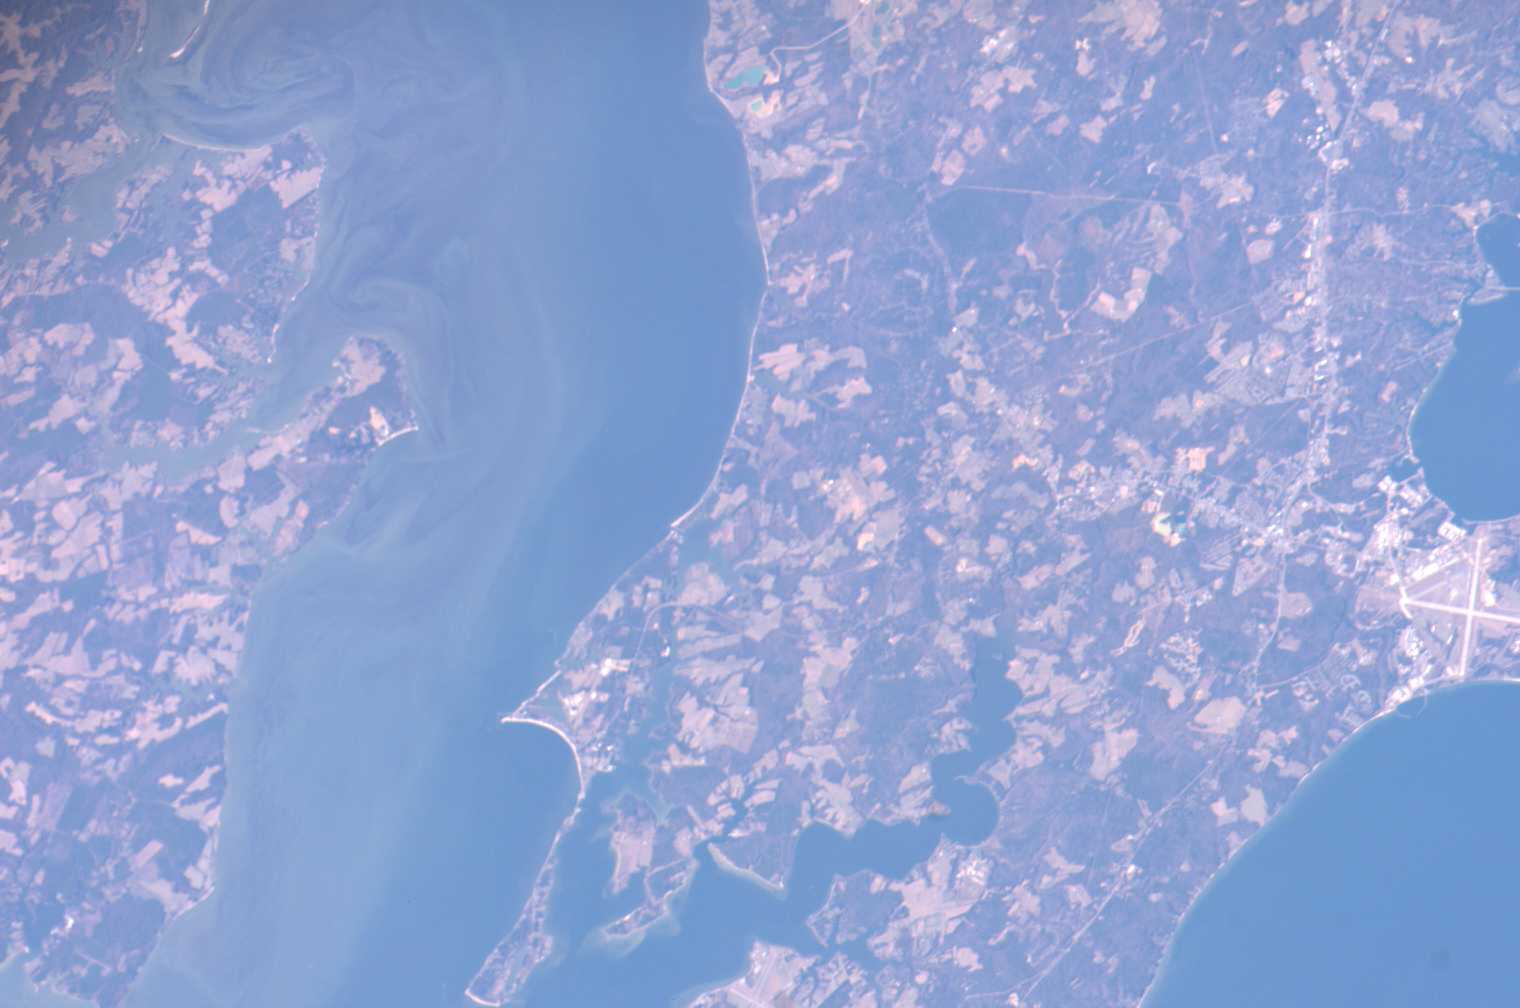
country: USA-VIRGINIA
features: POTOMAC R., SED., NAS, ROADS
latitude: 38.2
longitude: -76.6
